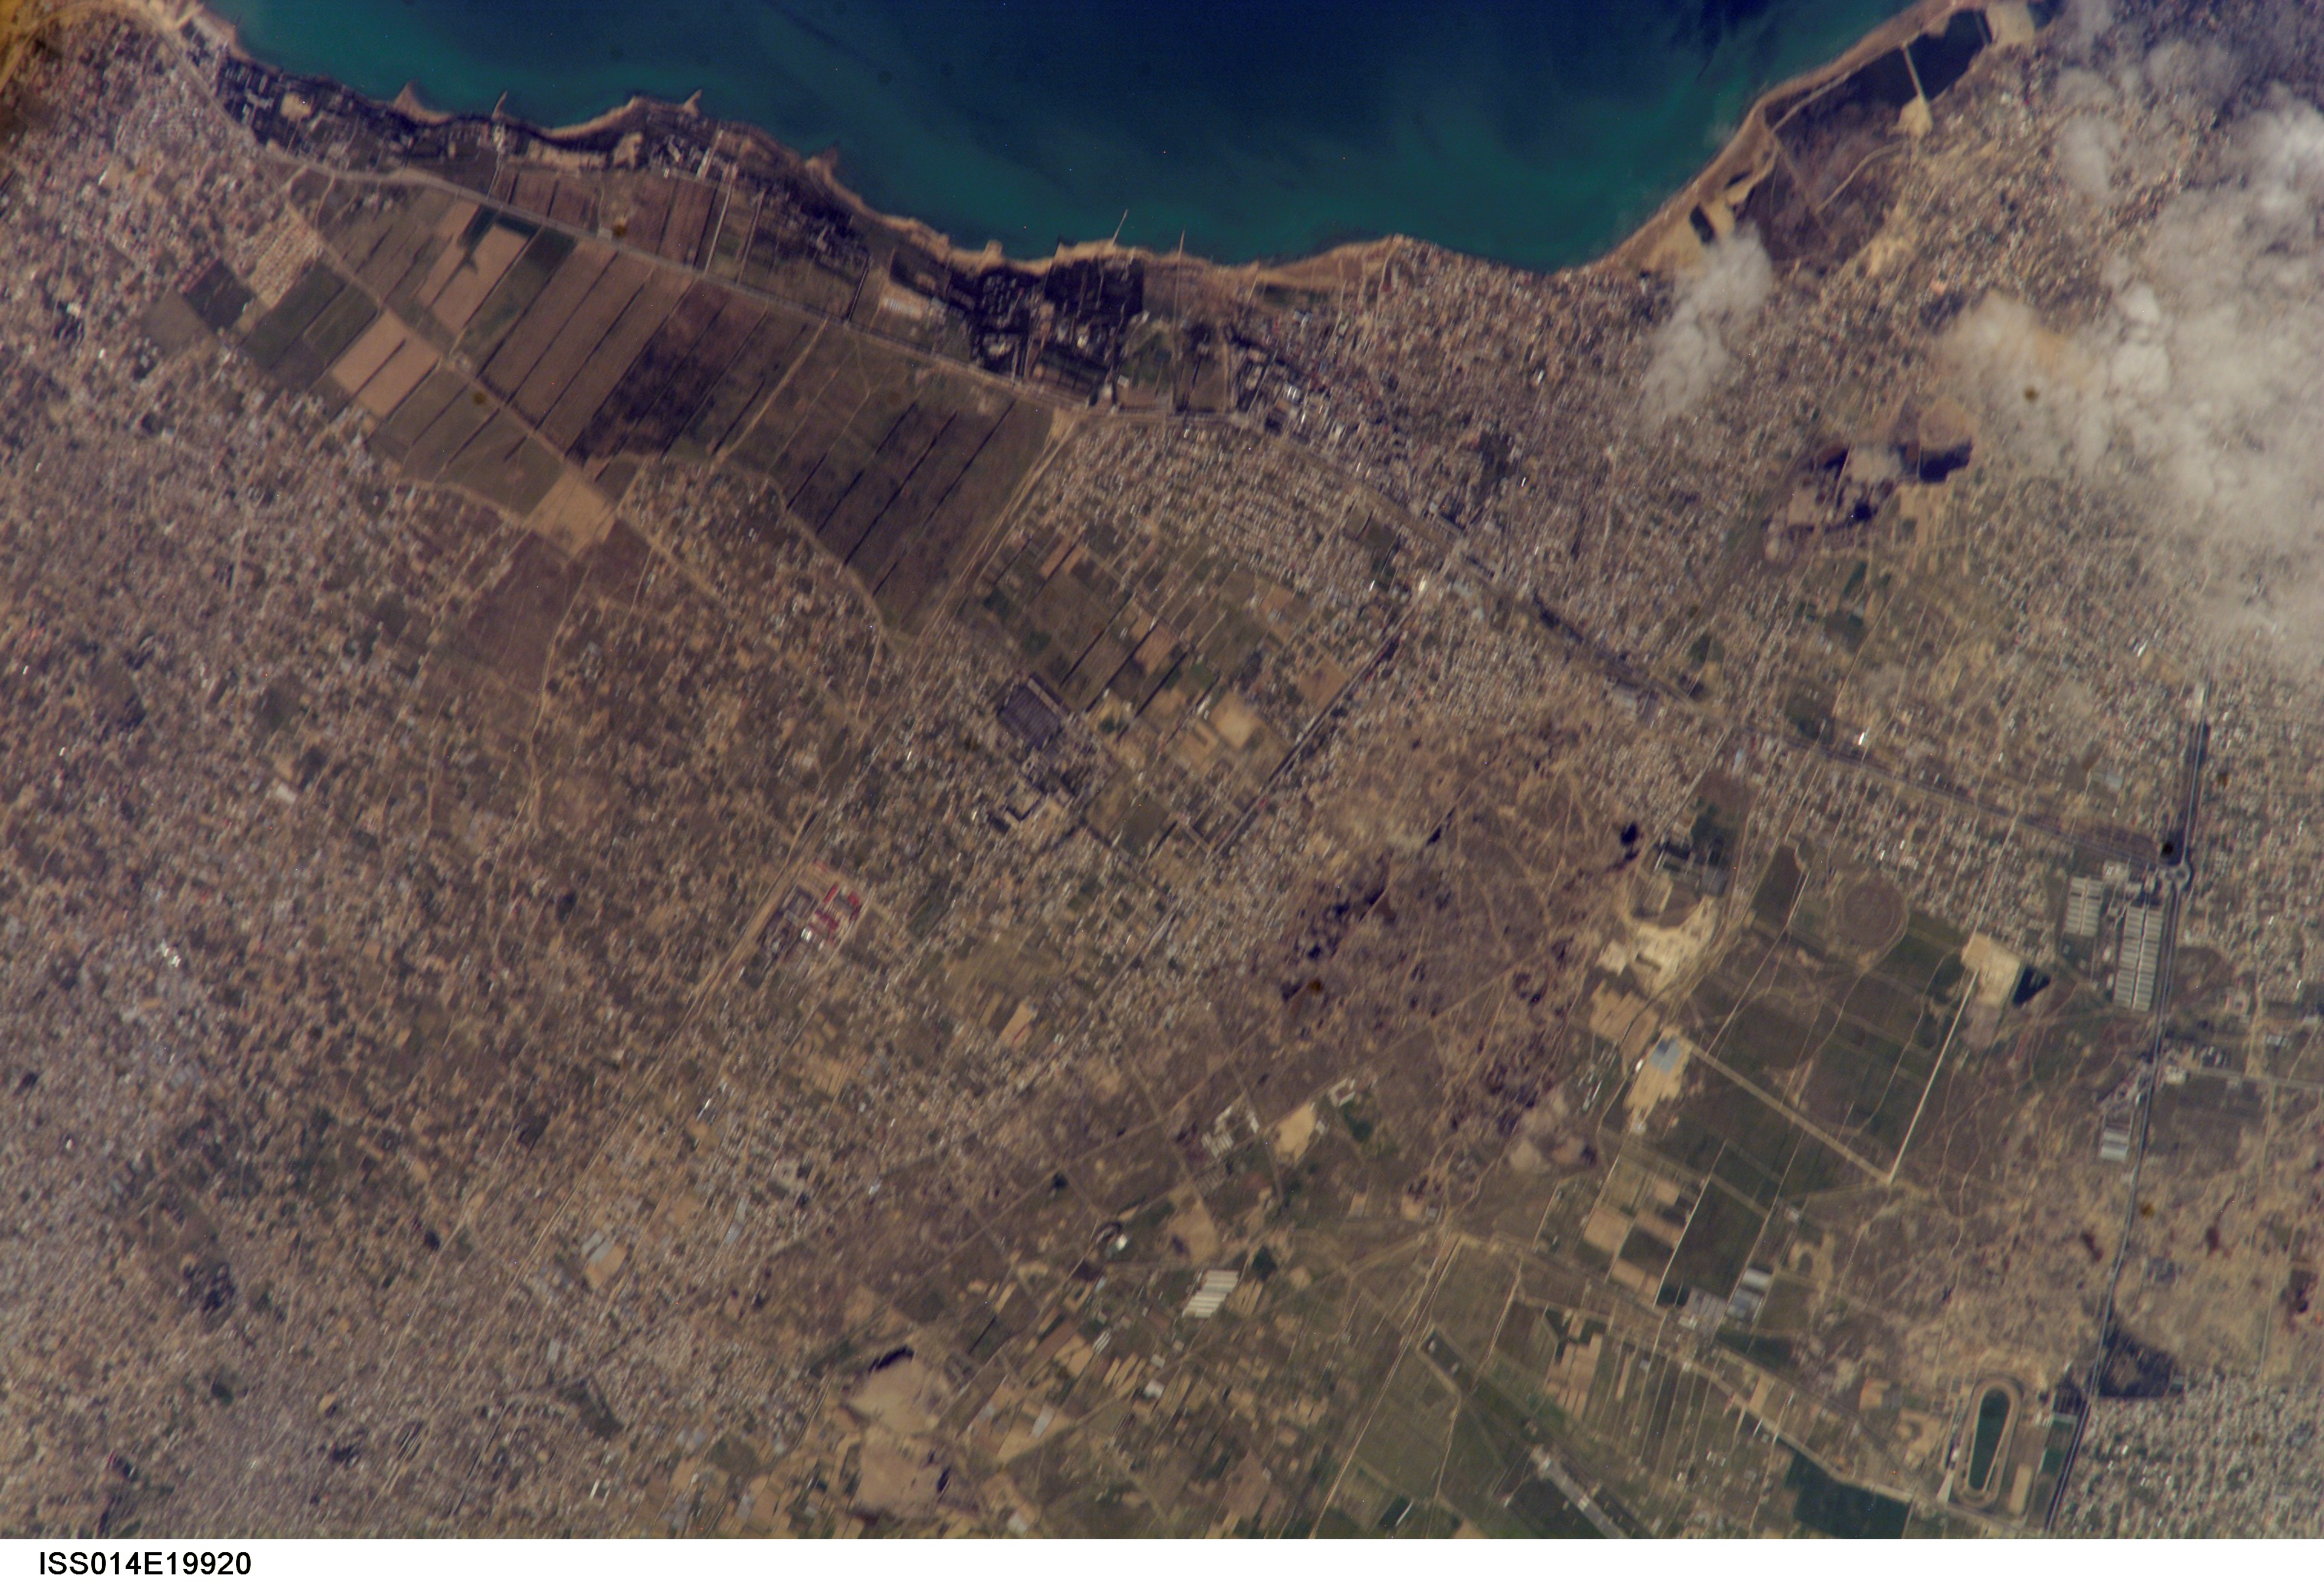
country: AZERBAIJAN
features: BUZOVNA AREA, ASPHERONSKIY PEN.
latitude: 40.5
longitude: 50.1
